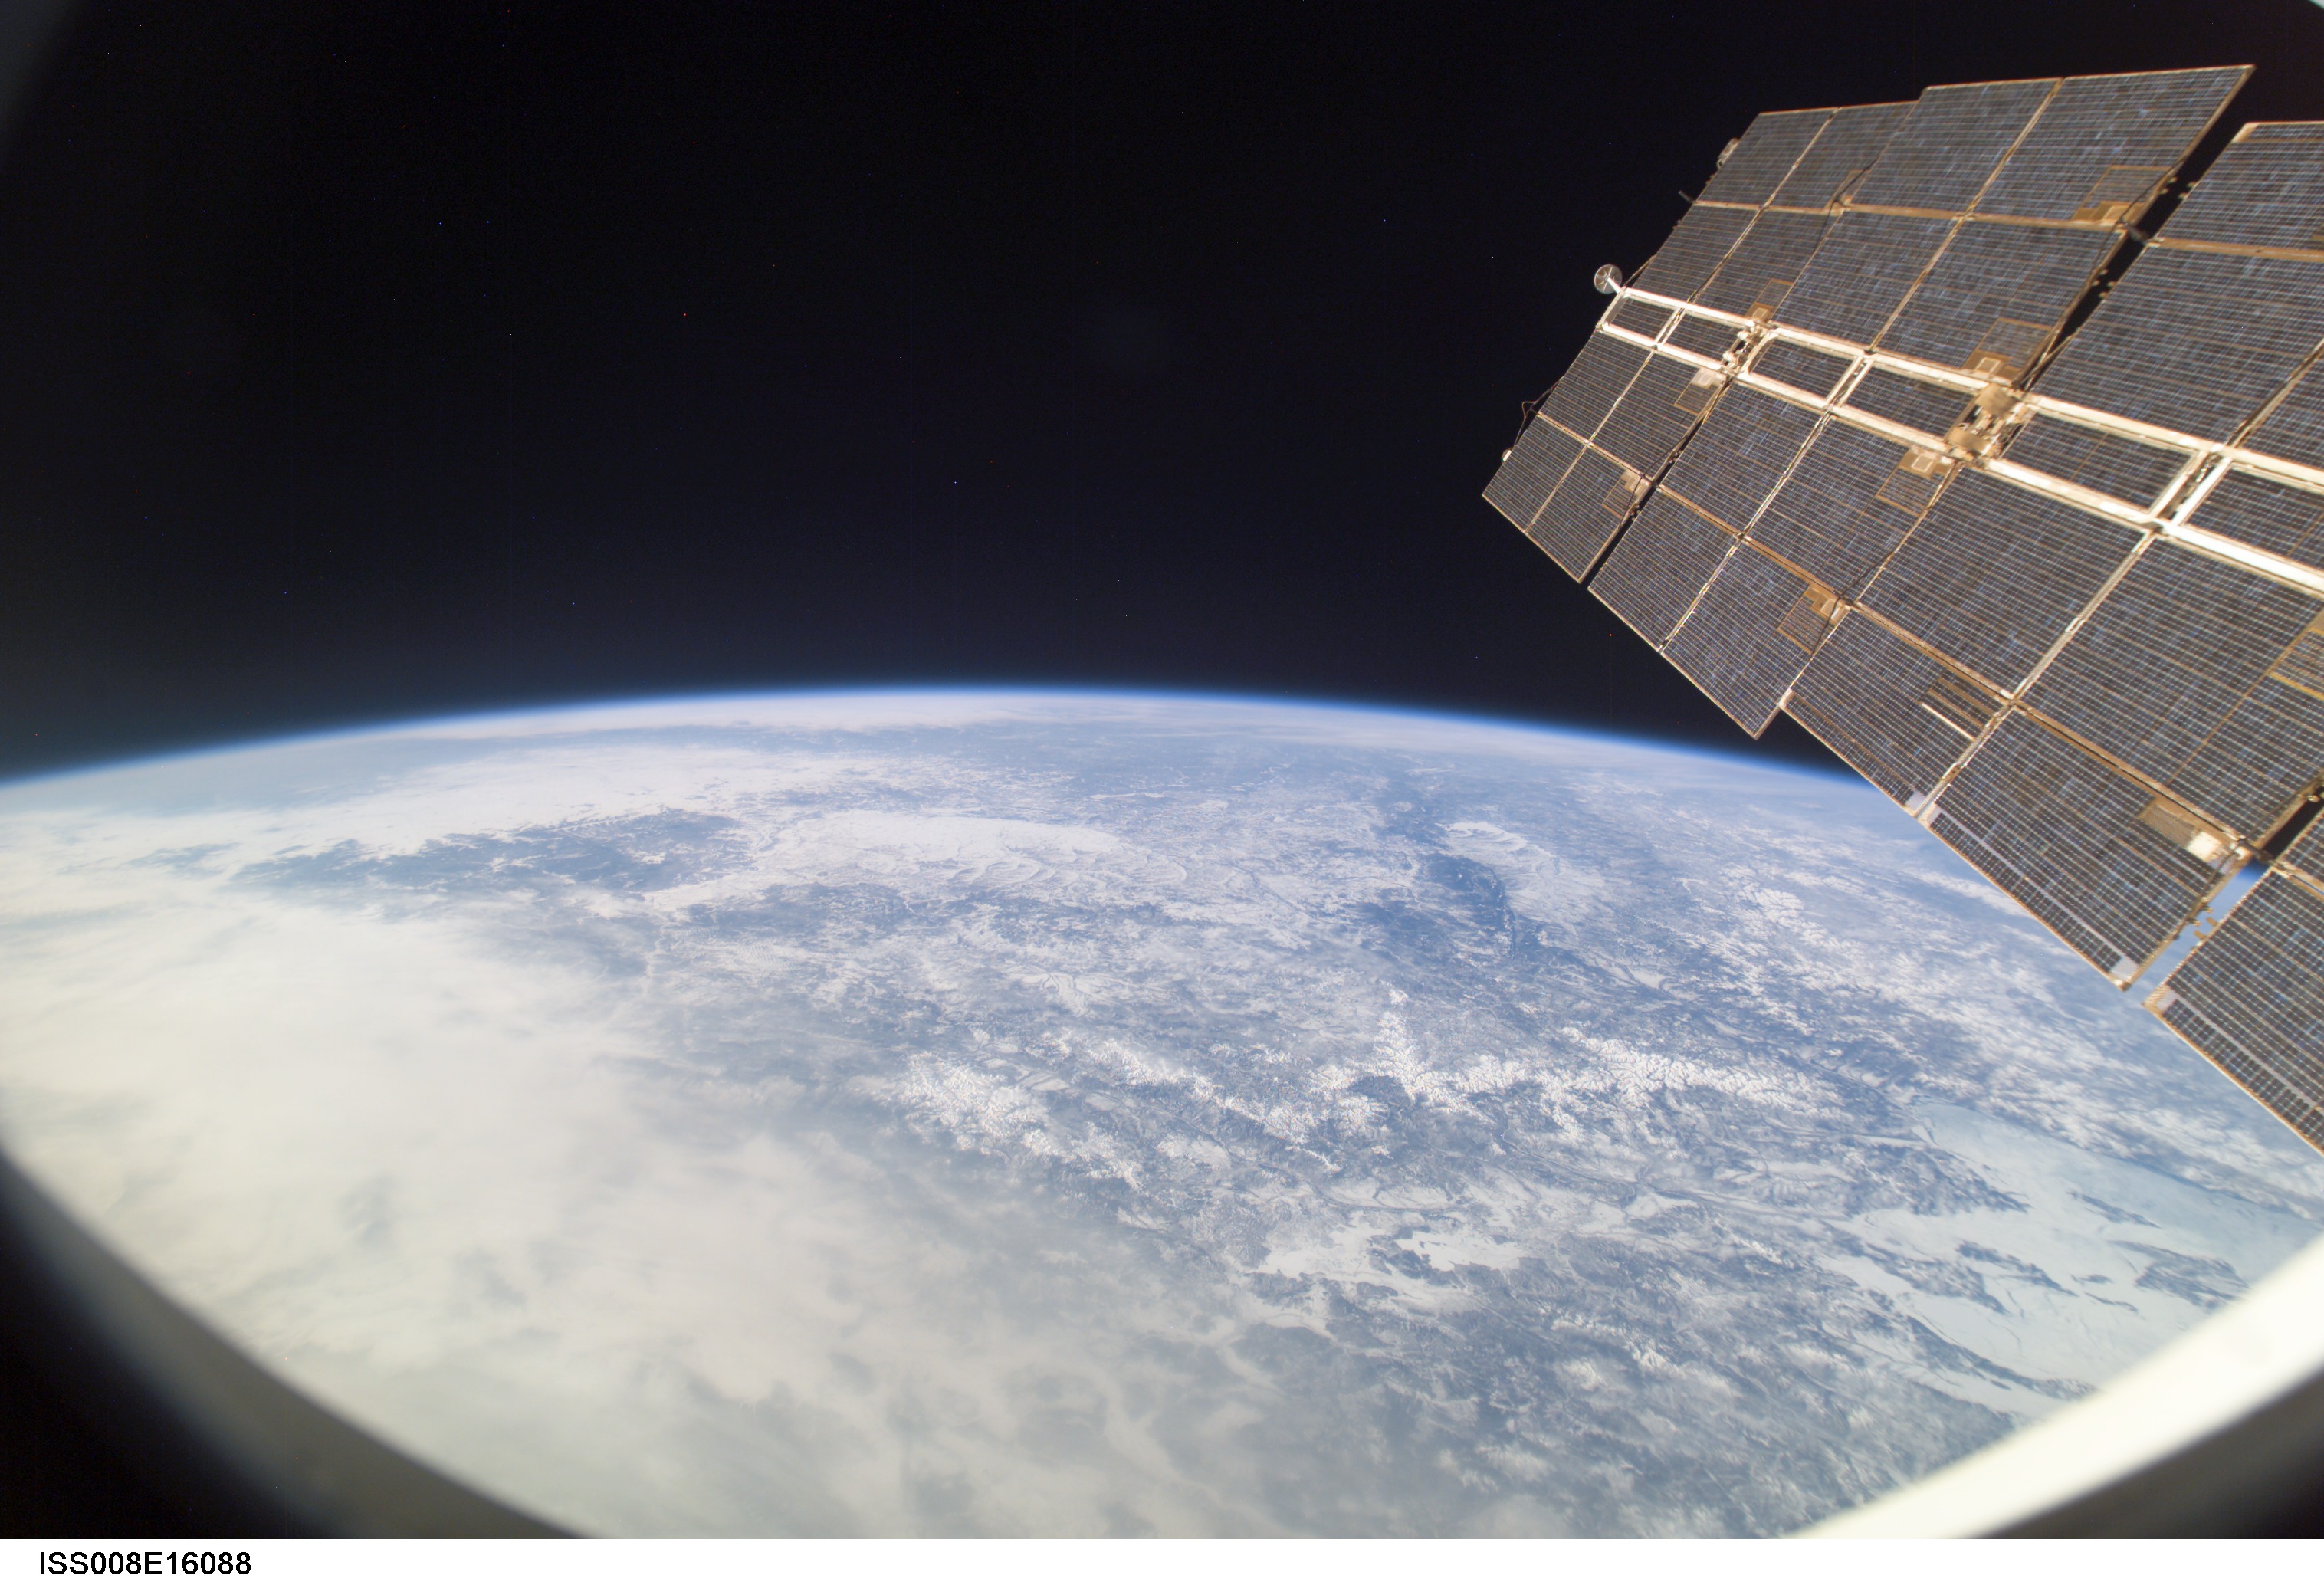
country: RUSSIAN FEDERATION
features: STANOVOY RA., ATMOSPHERIC LIMB
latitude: 51.5
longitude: 134.5
